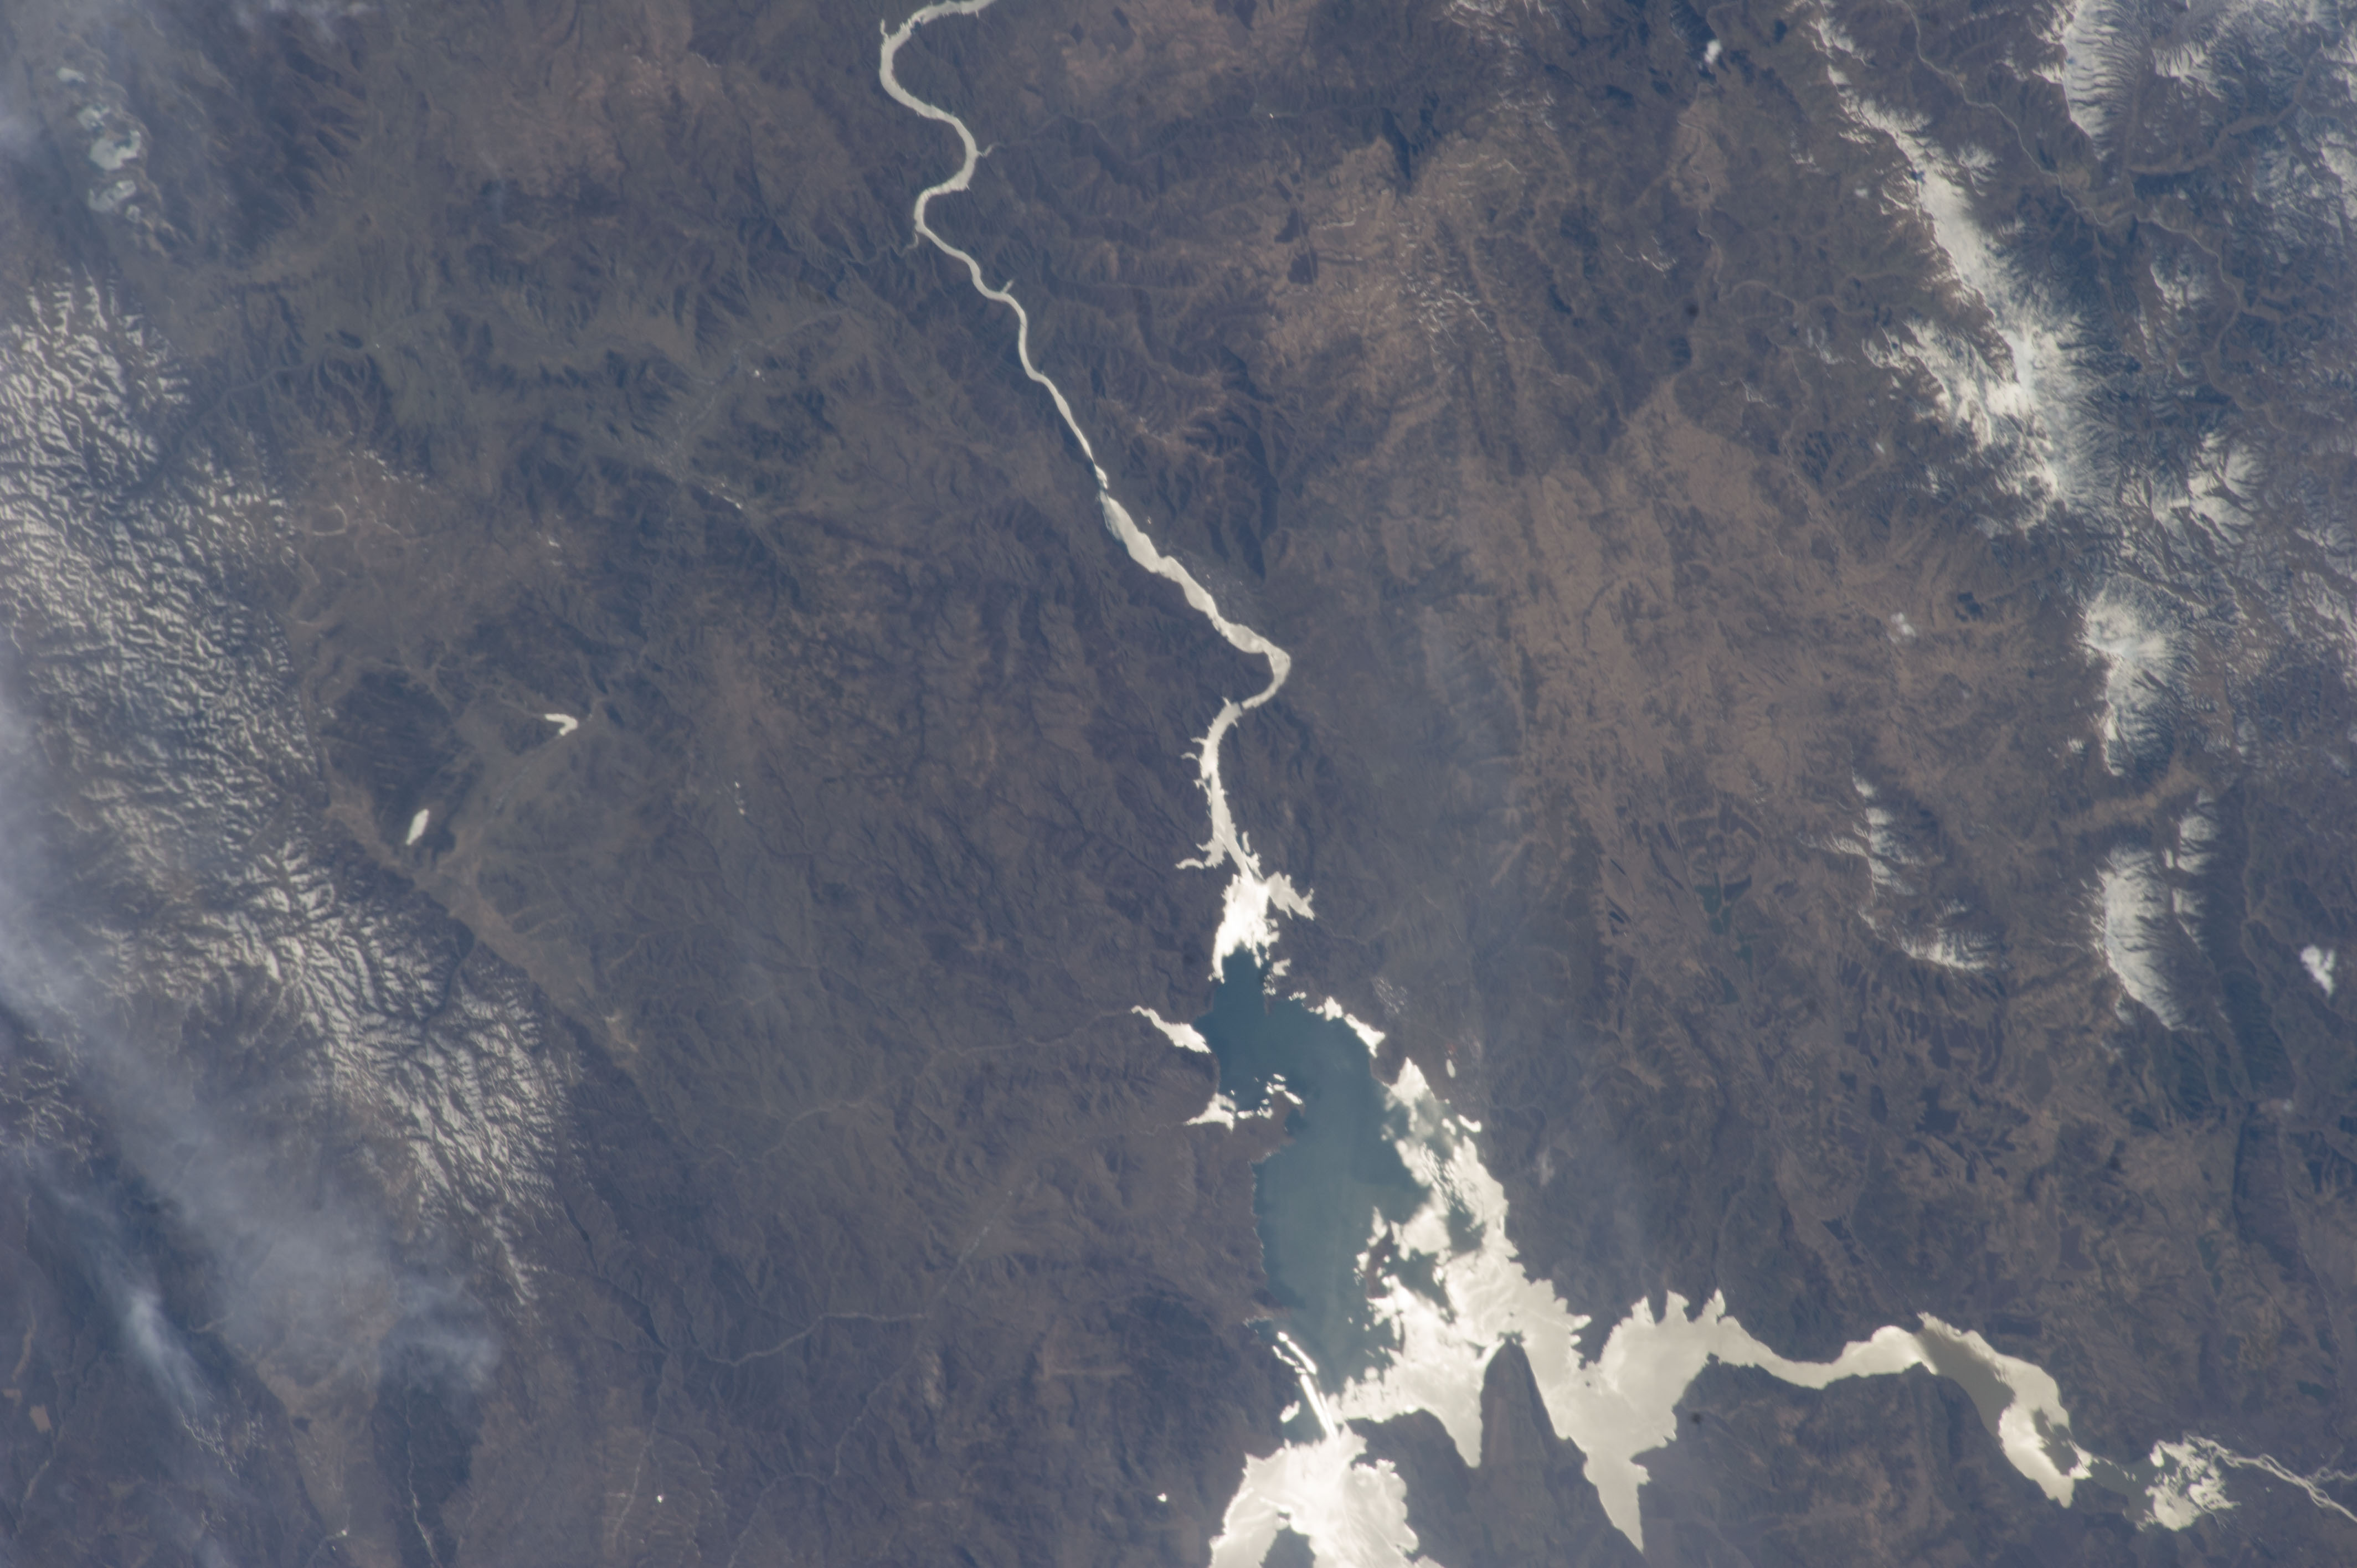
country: KAZAKHSTAN
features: MOUNTAINS, IRTYSH RIVER, SEREBRYANSK
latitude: 49.6
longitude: 83.3
